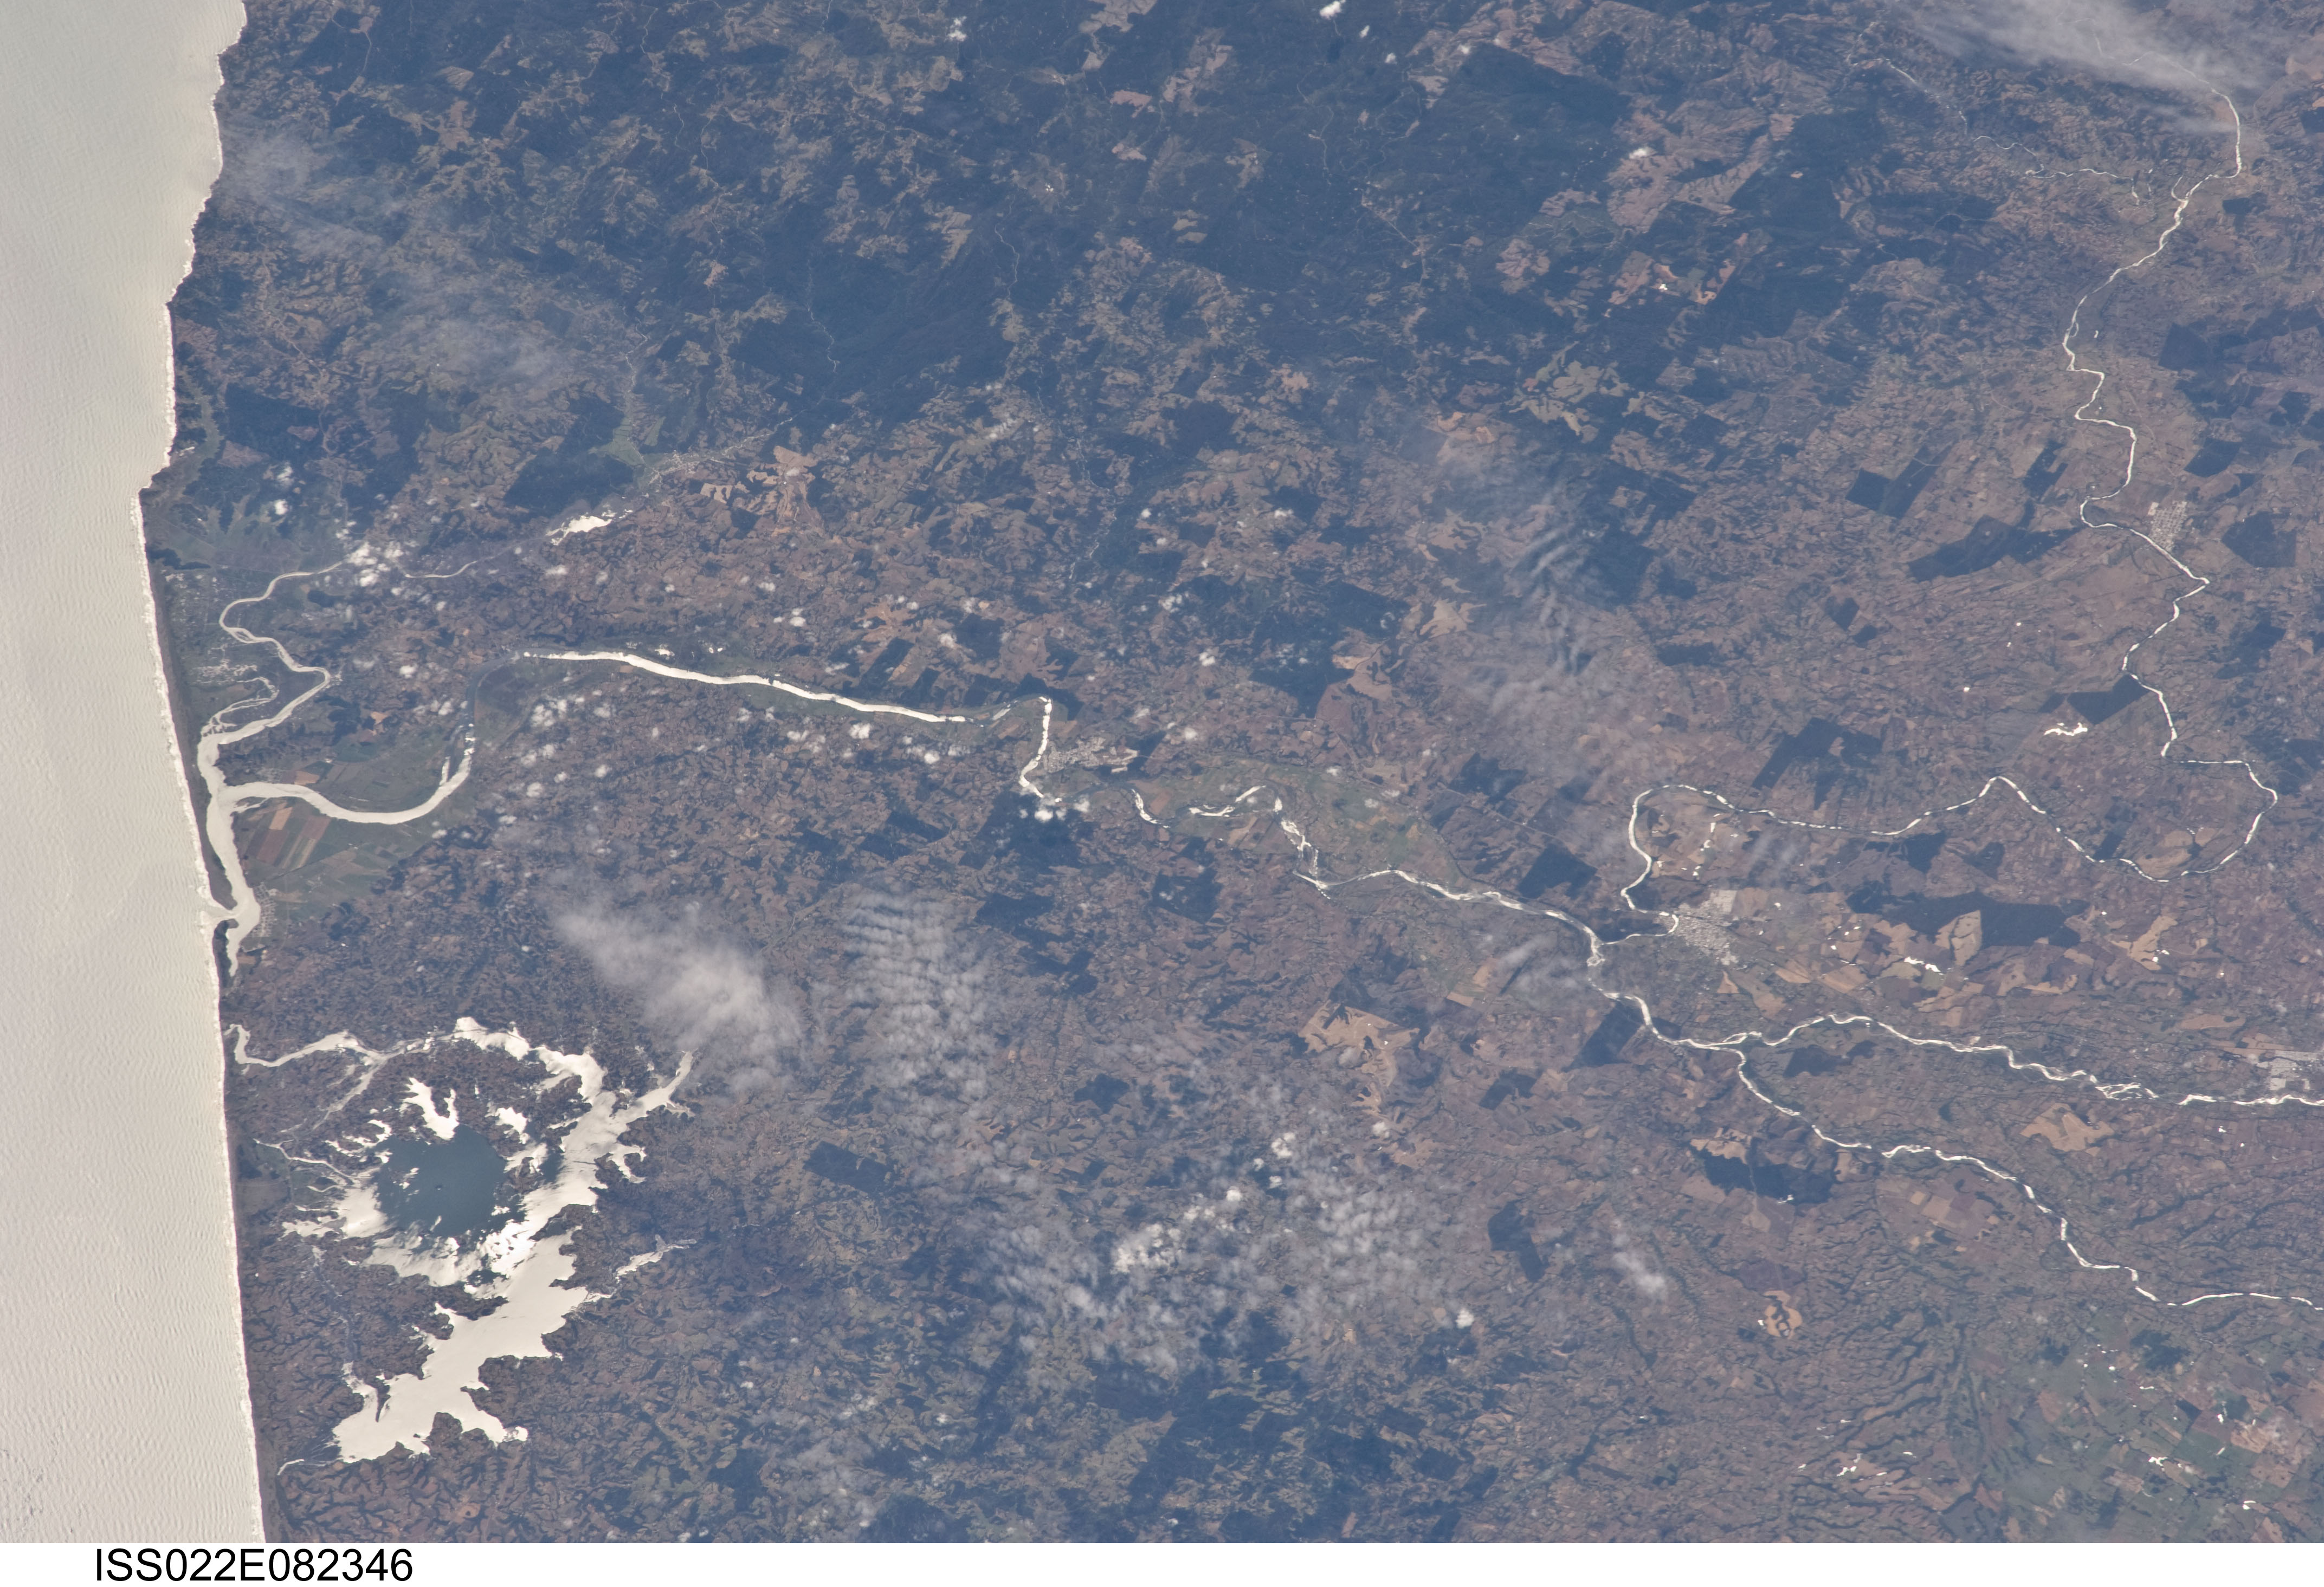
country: CHILE
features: IMPERIAL RIVER, COAST, LAKE BUDI, GLINT, AGR., FOR., CARAHUE-NUEVA IMPERIAL
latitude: -38.7
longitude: -73.1
